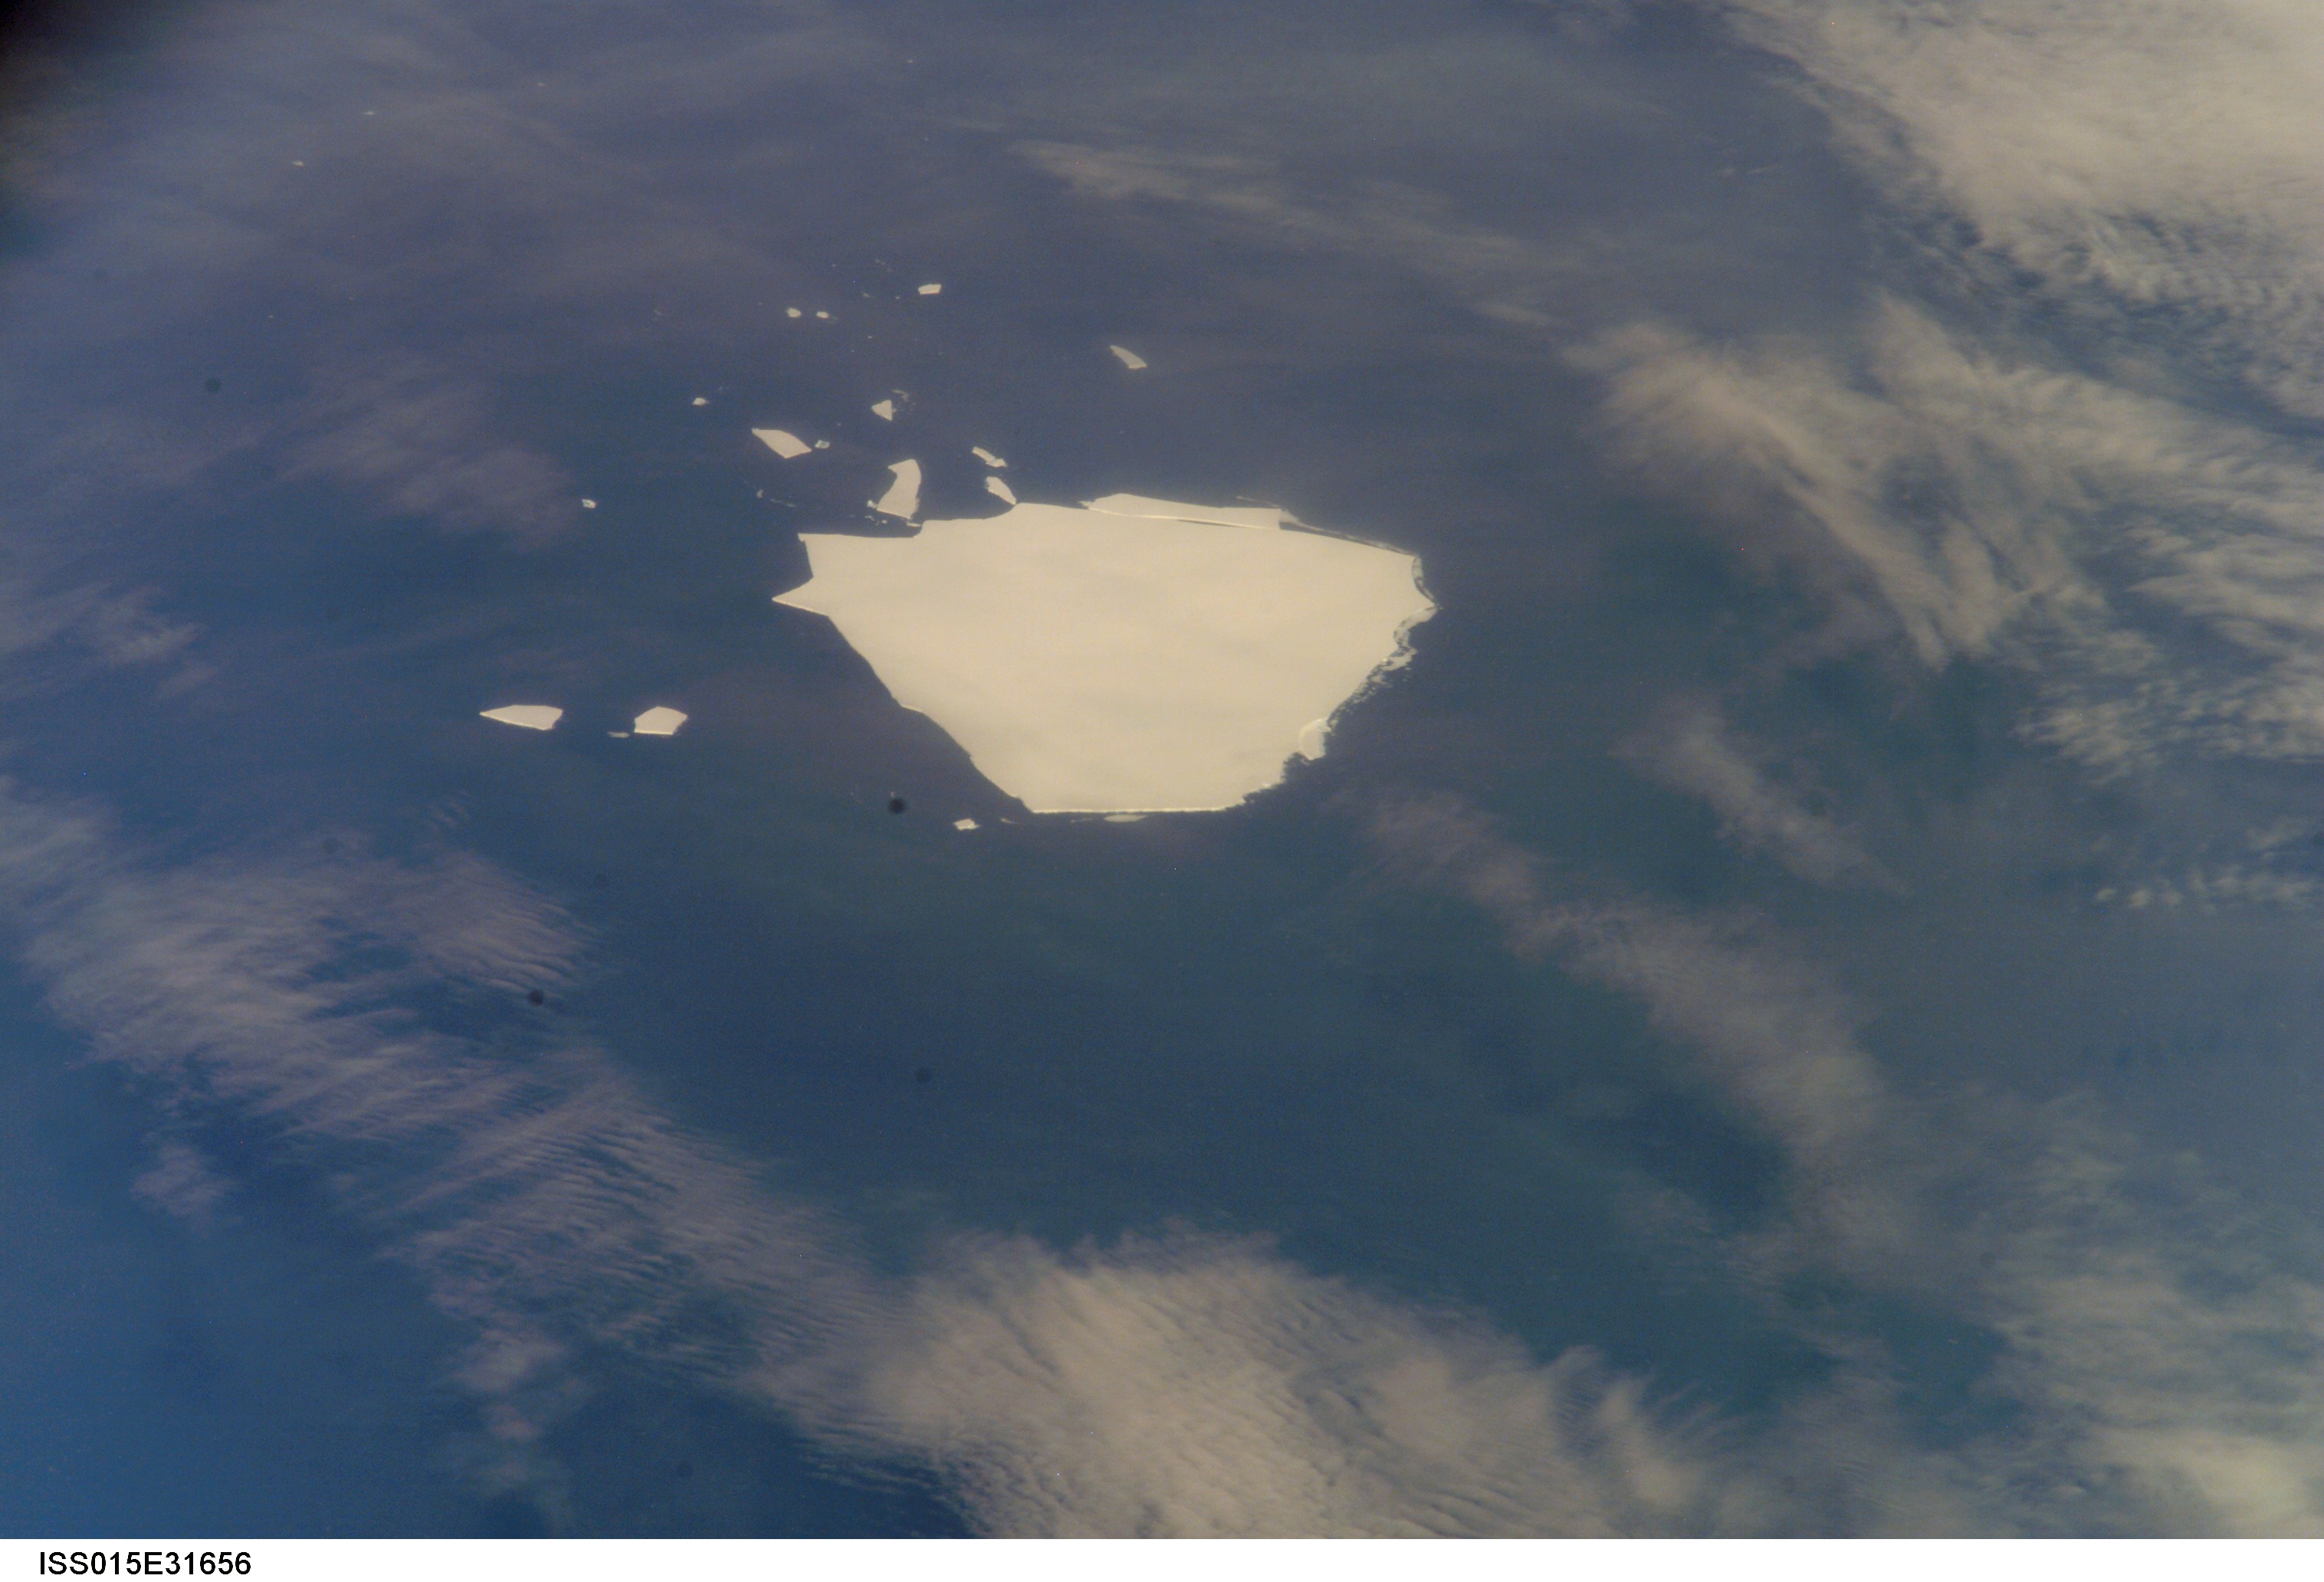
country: ATLANTIC OCEAN
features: LARGE ICEBERG, FRAGMENTS
